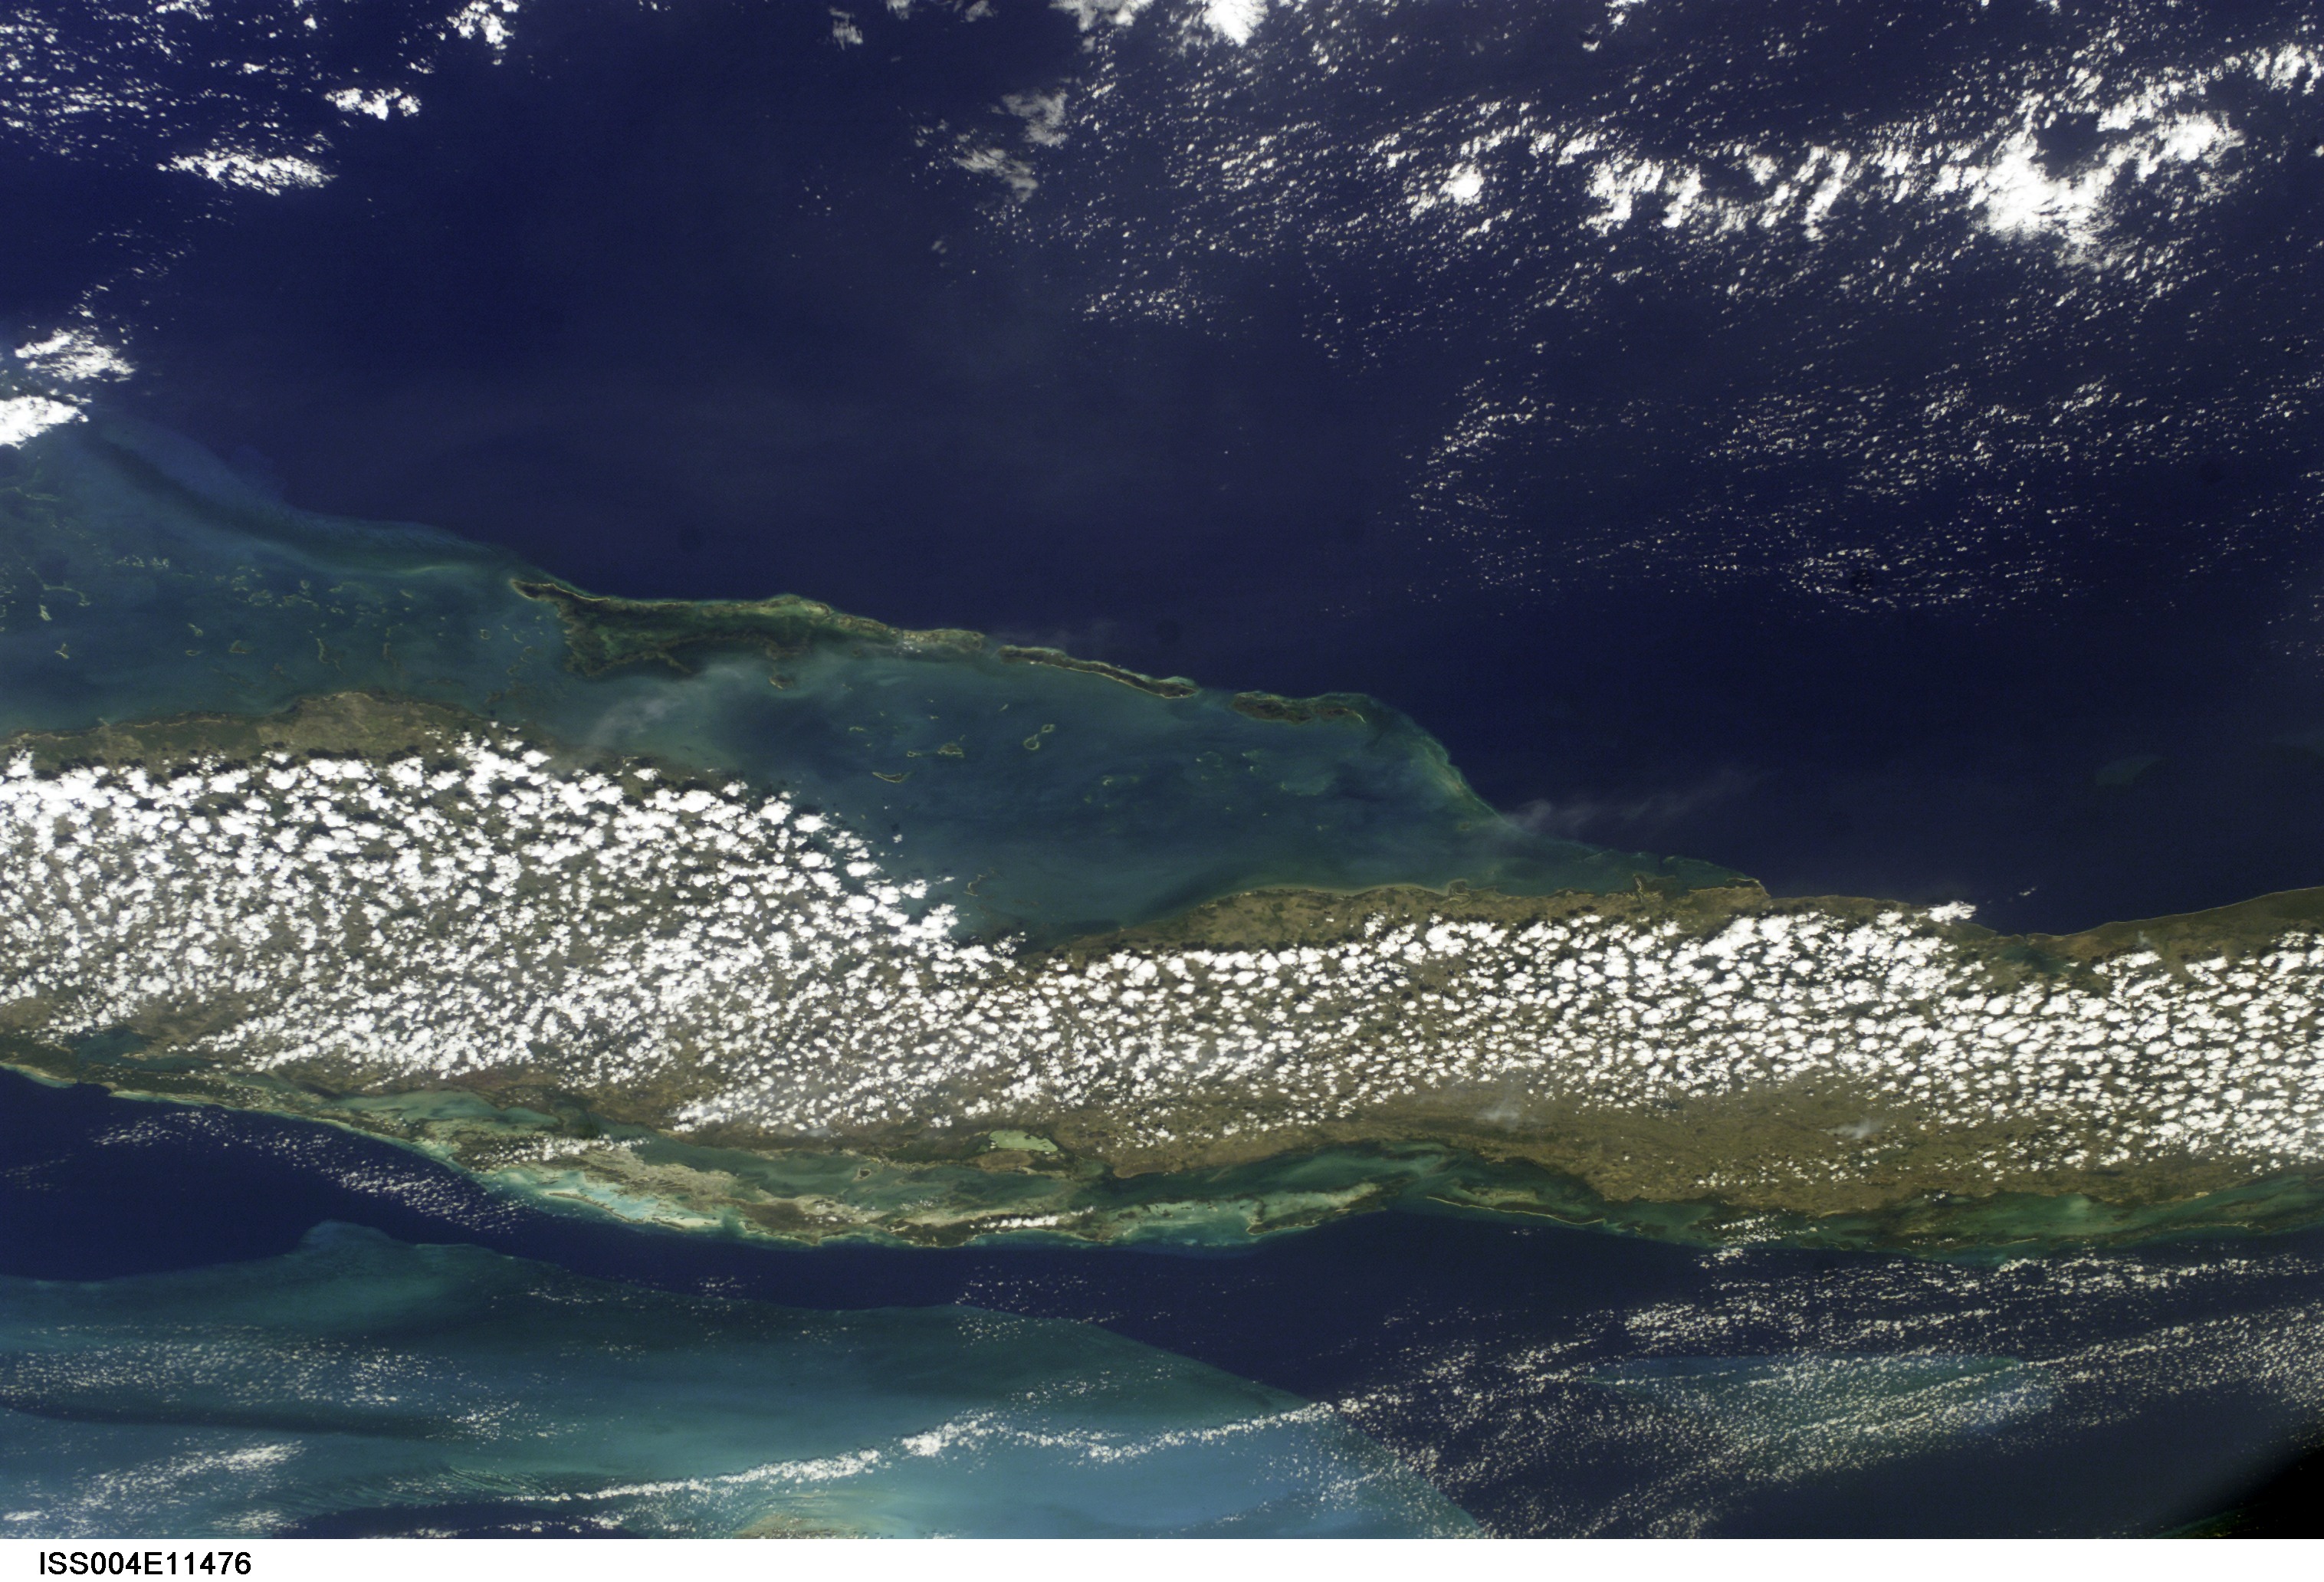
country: CUBA
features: CENTER OF ISLAND, REEFS
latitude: 22.0
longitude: -79.0
